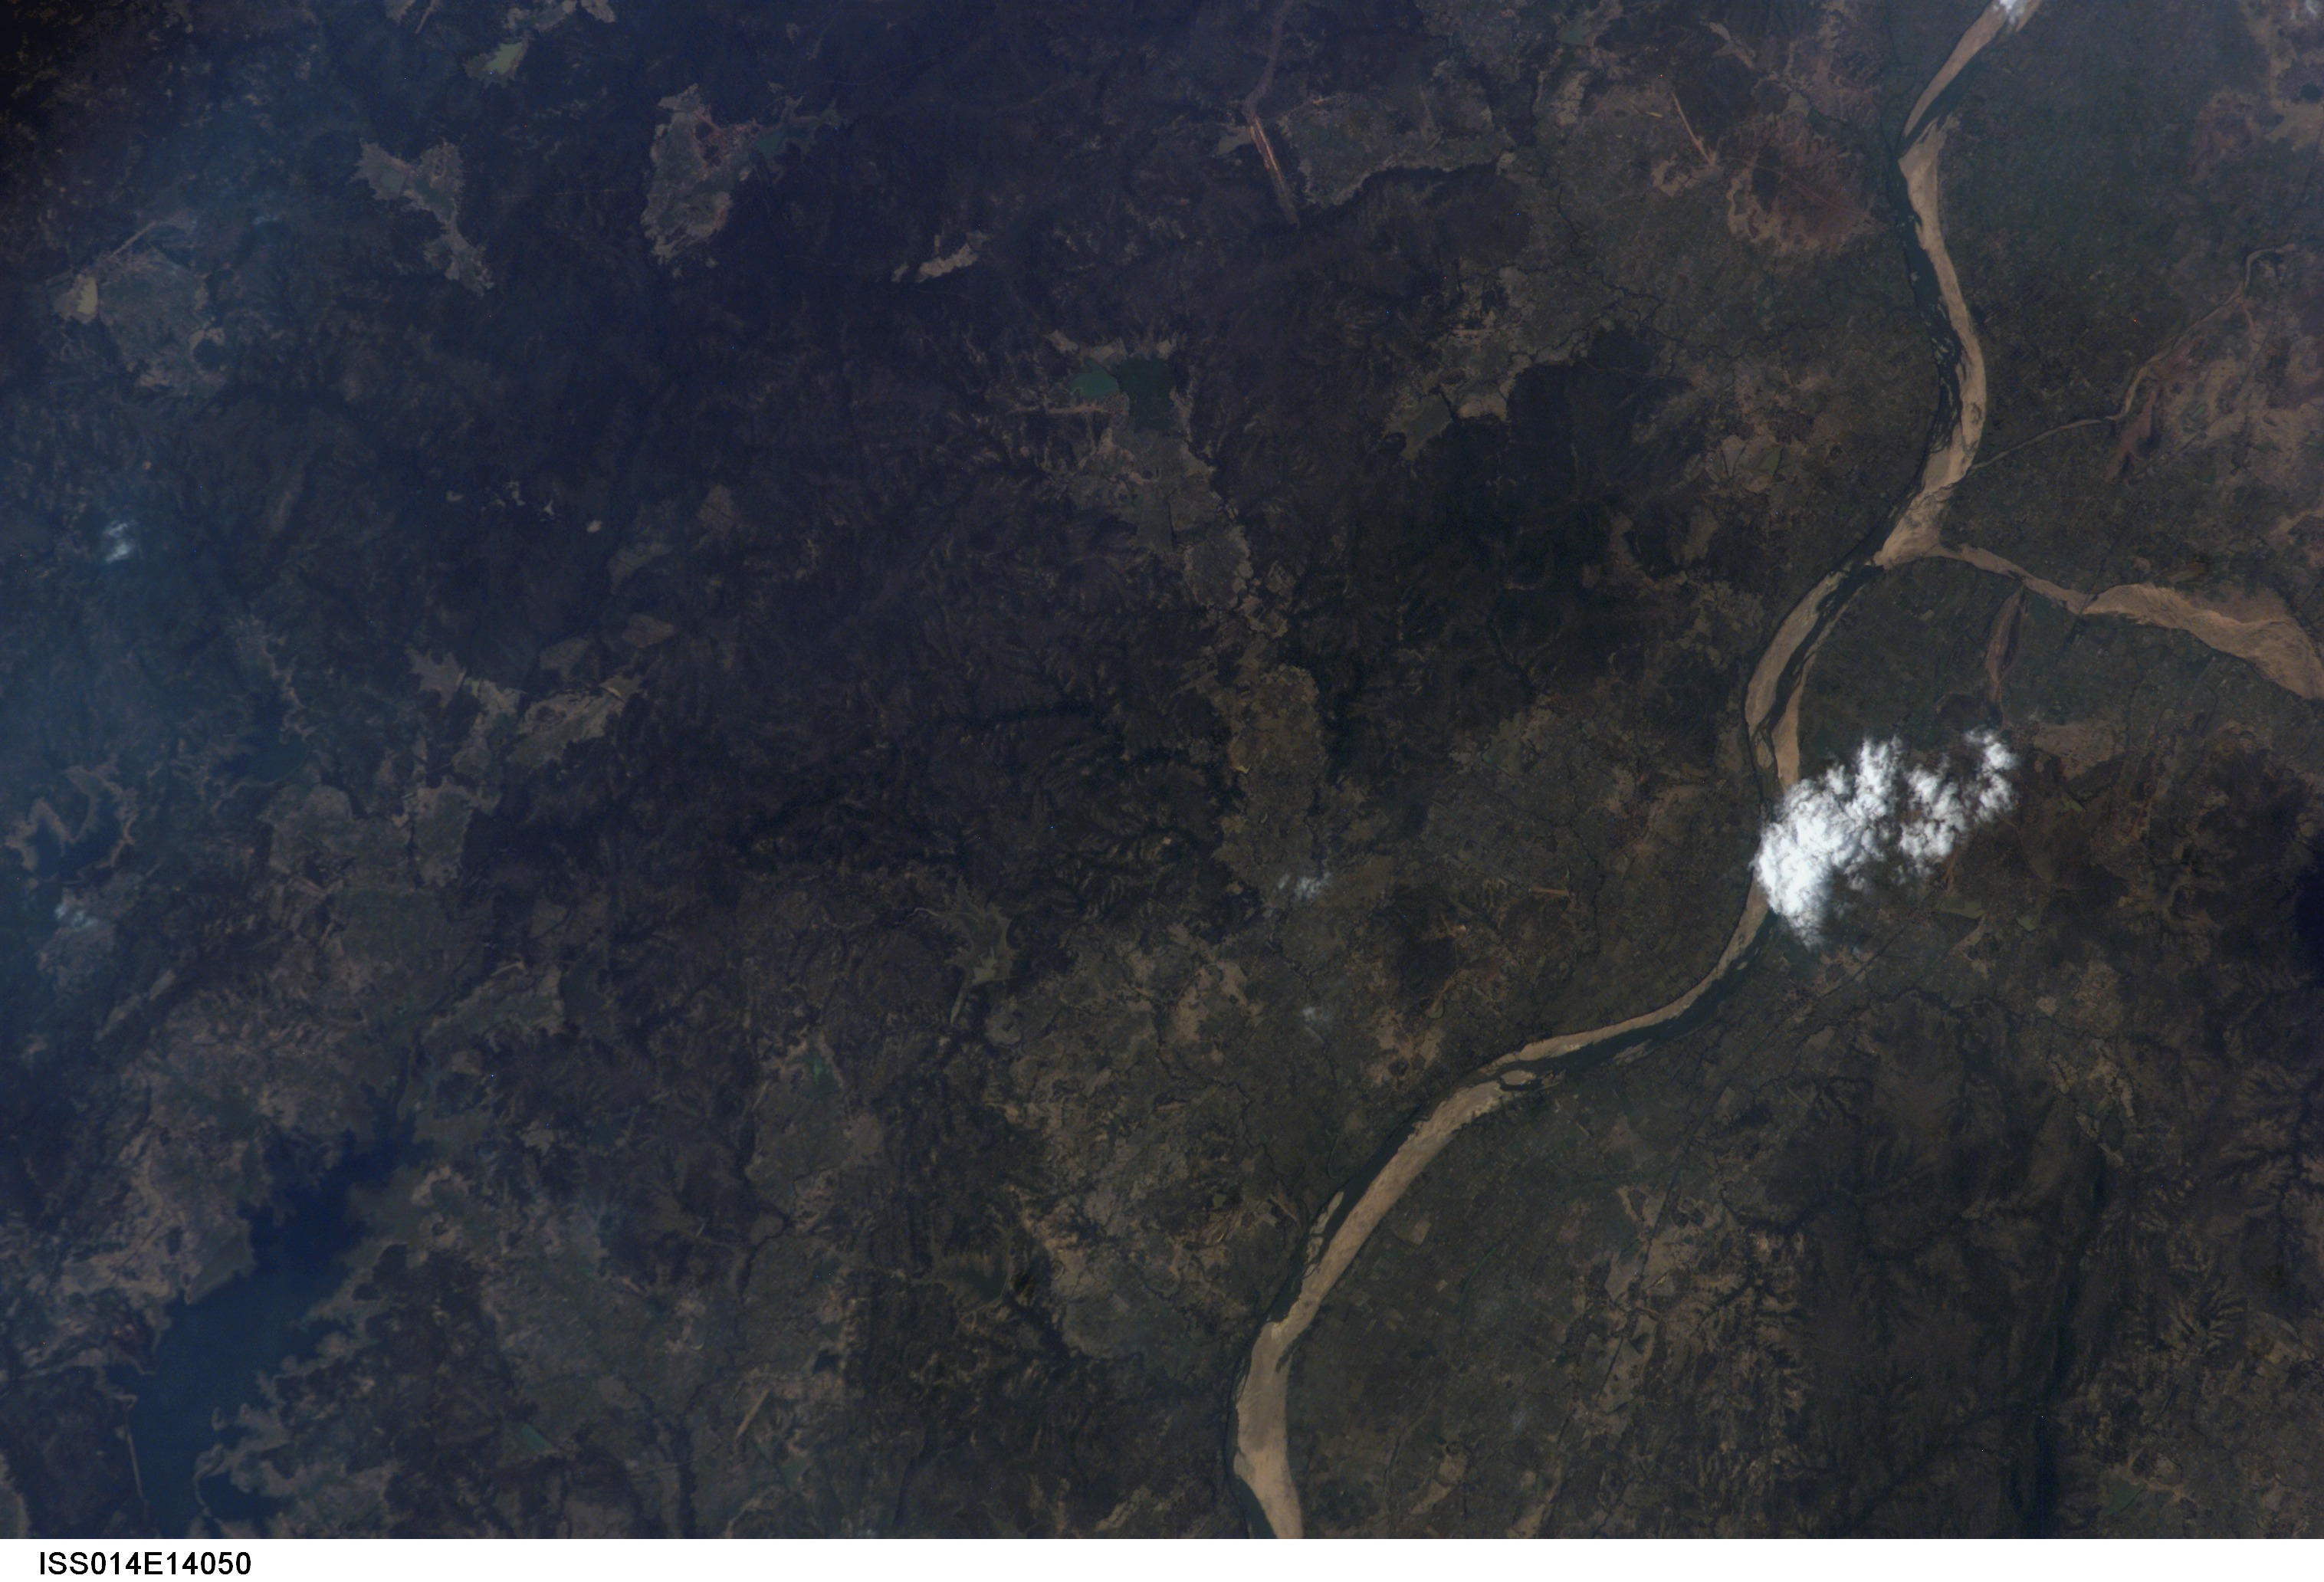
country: INDIA
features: WAINGANGA R. V., FOR., RES.
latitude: 20.4
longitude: 79.9
